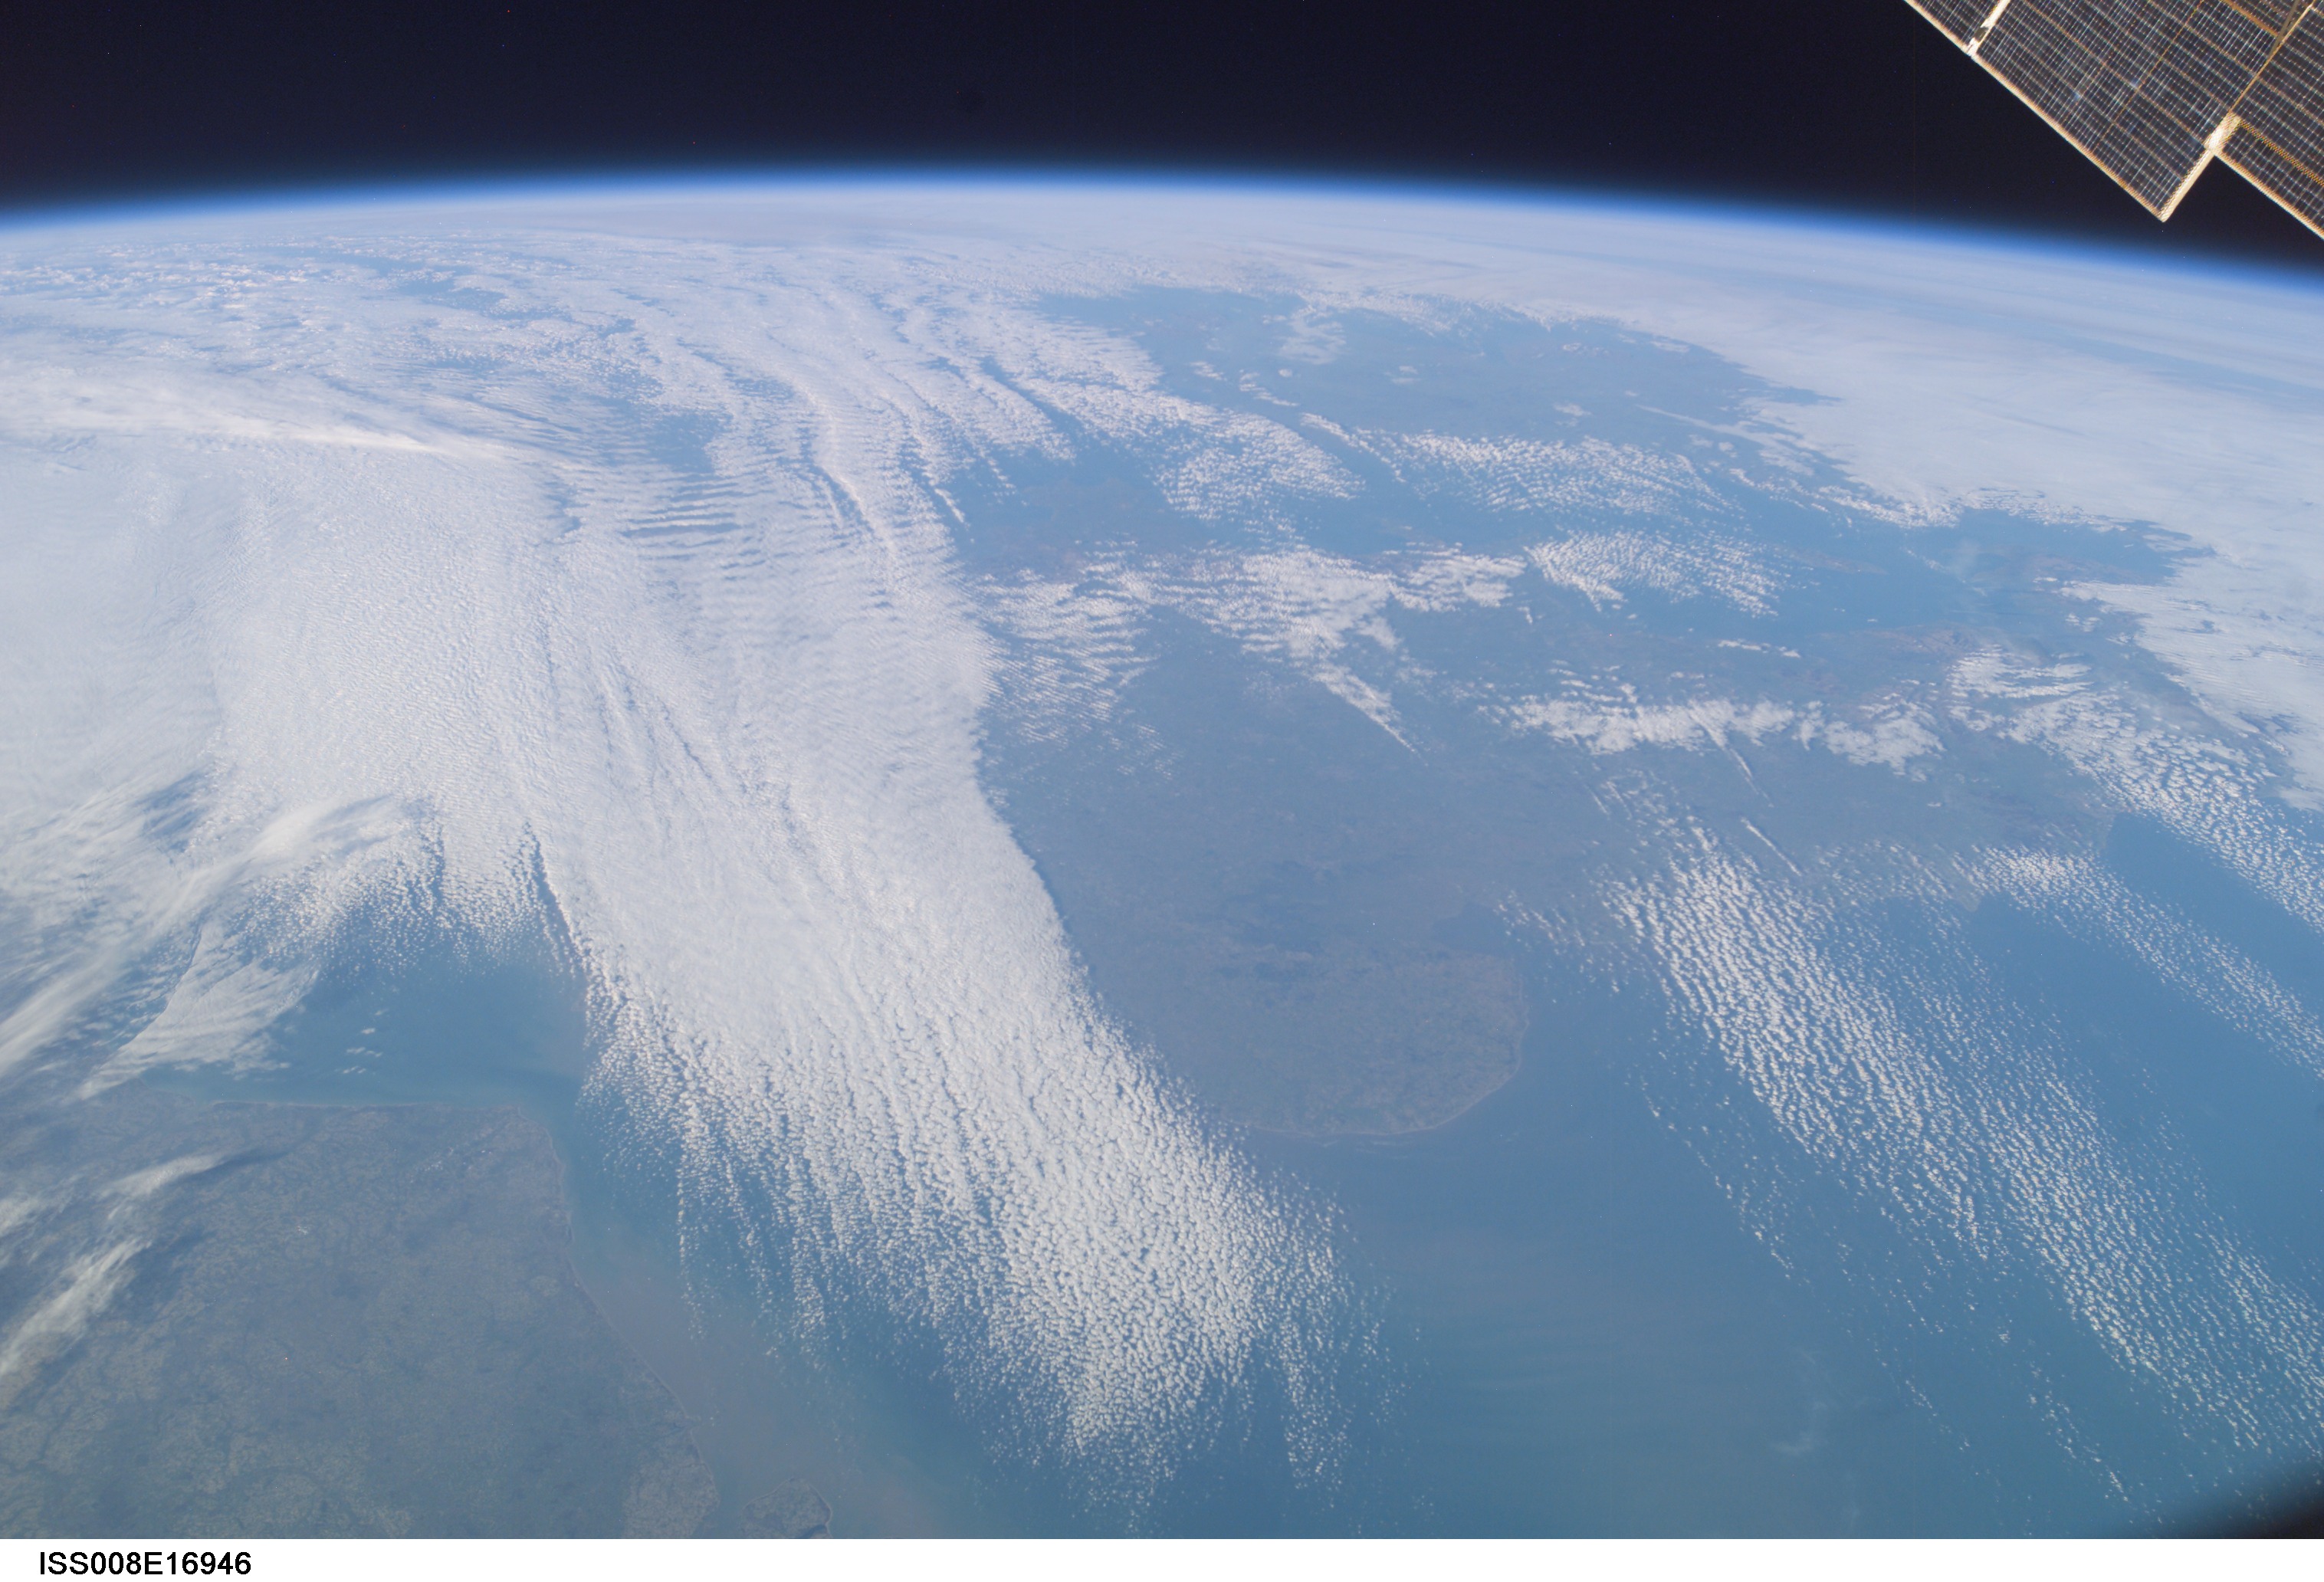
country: UK-ENGLAND
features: N. S., ATMOSPHERIC LIMB
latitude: 52.5
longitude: 0.0
